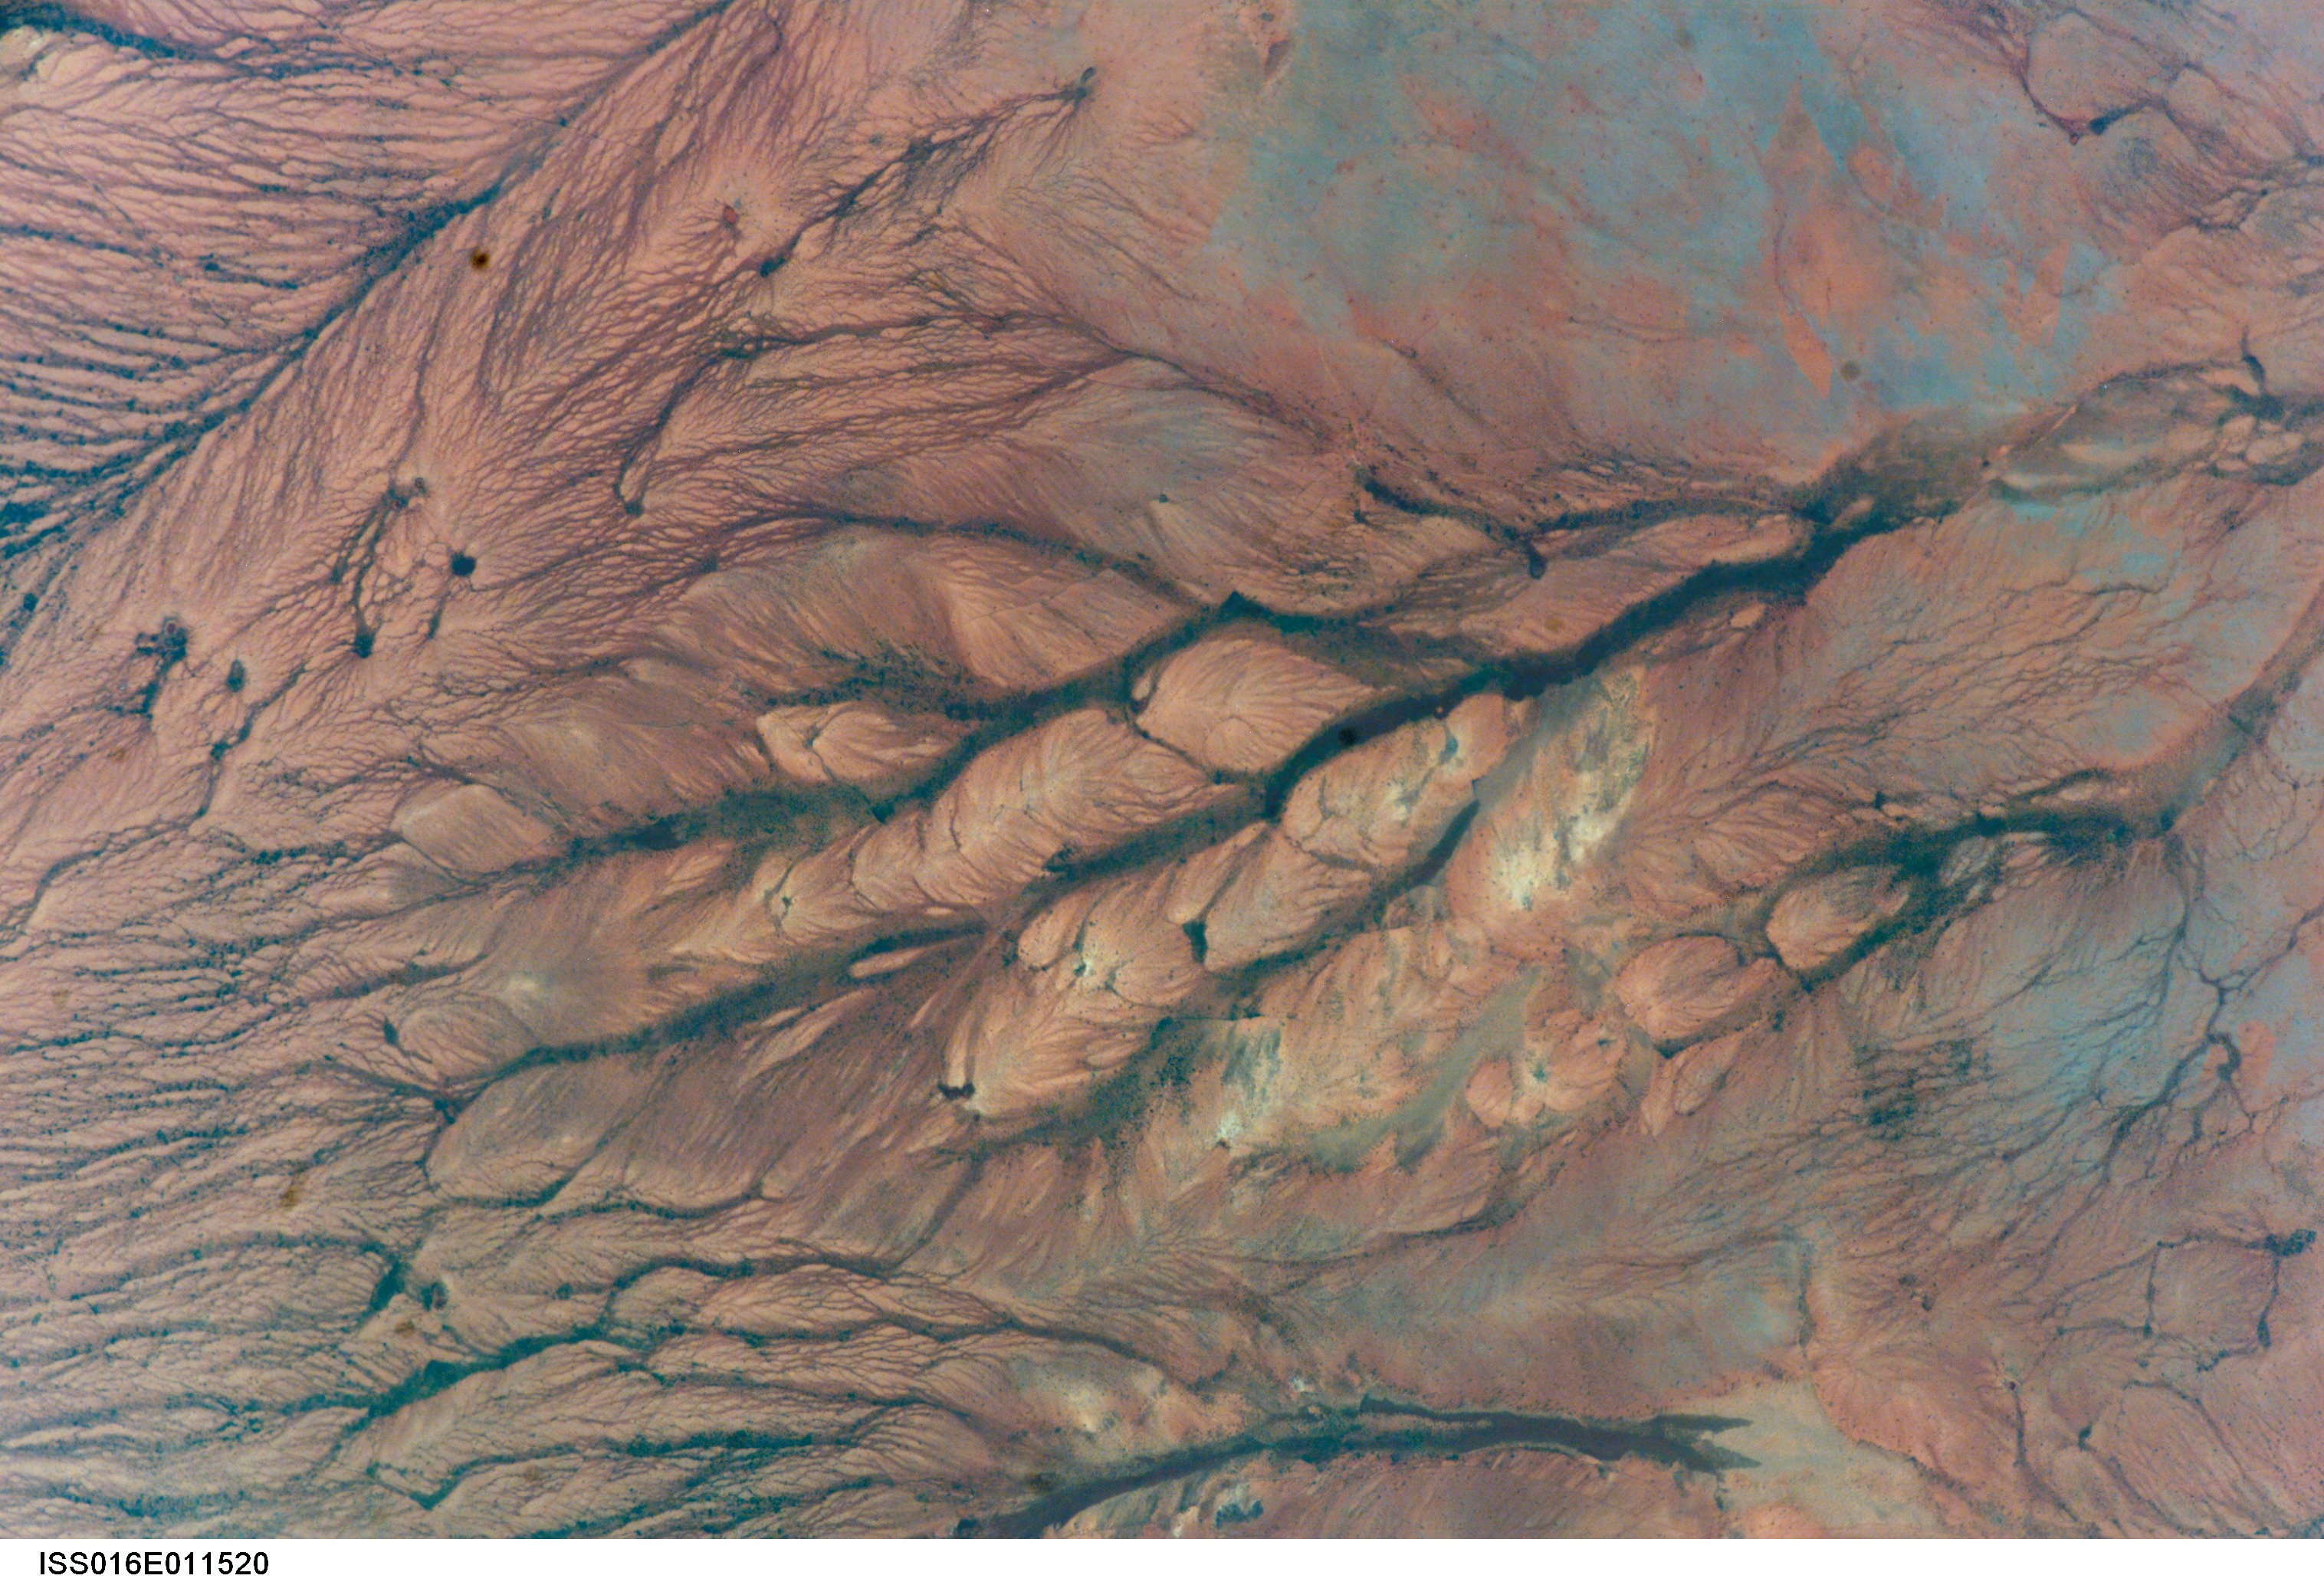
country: ETHIOPIA
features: HAUD REGION, GONDA LIBAH, DES.
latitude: 8.0
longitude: 45.0
